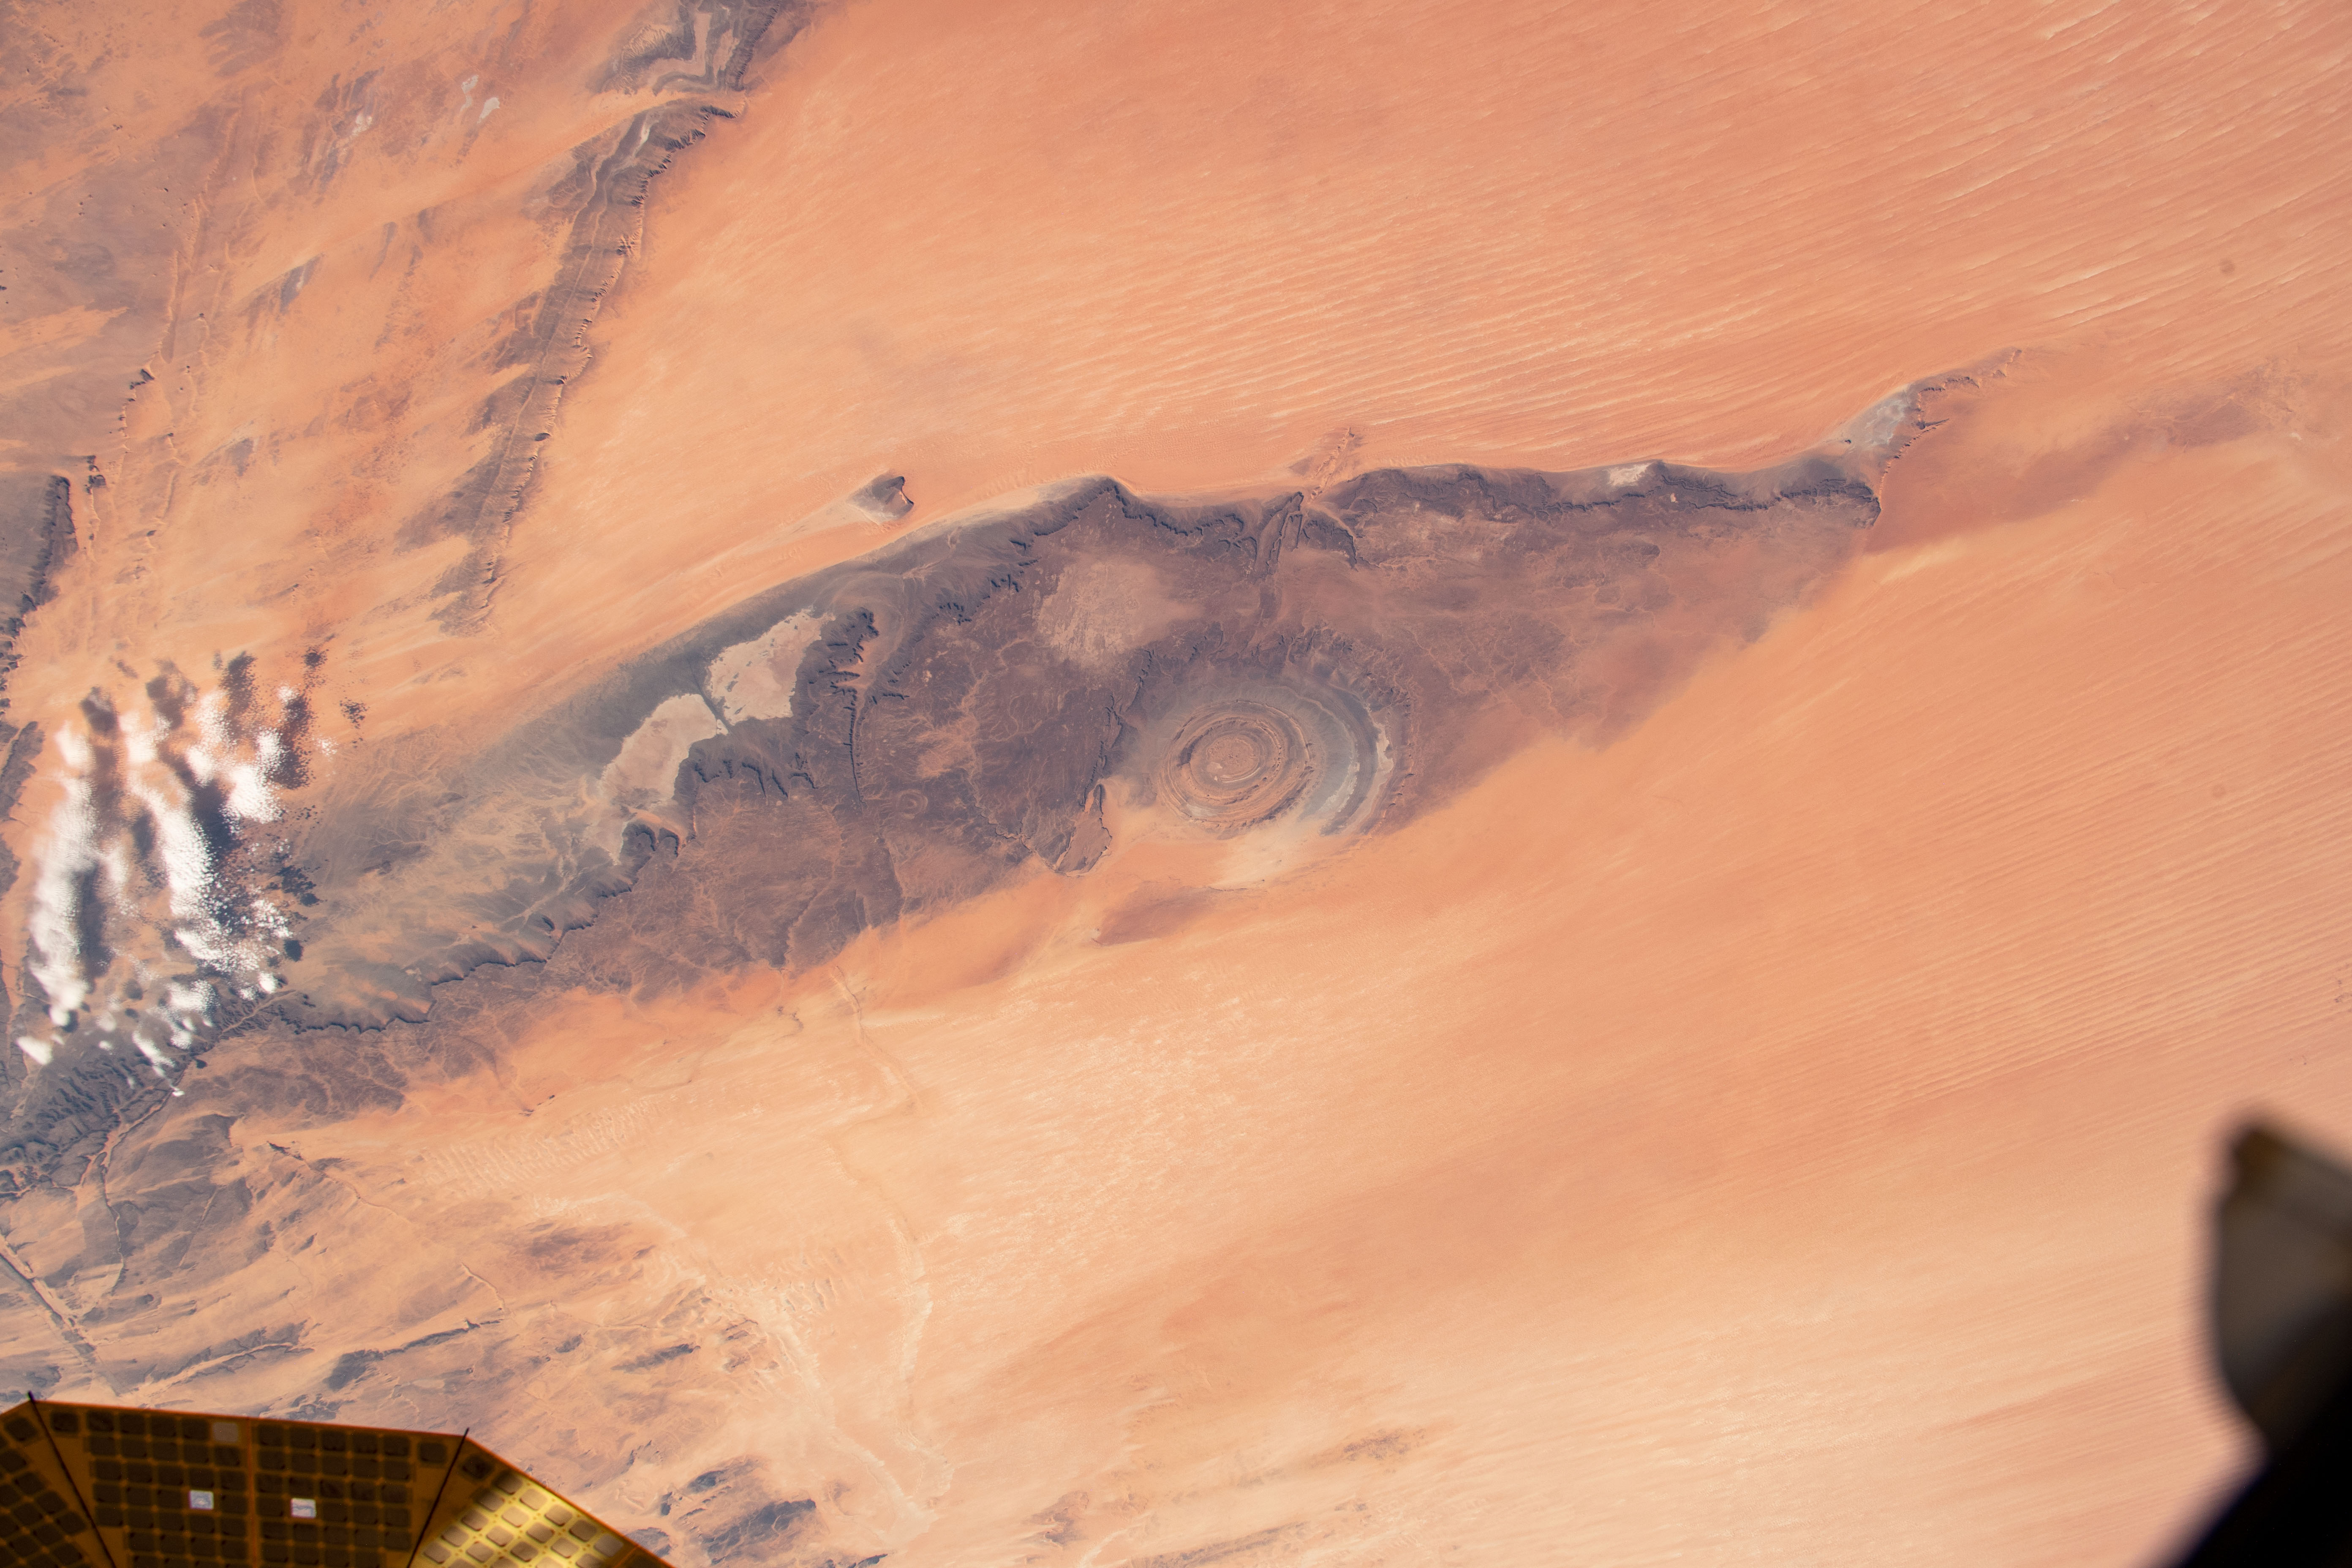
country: MAURITANIA
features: RICHAT STRUCTURE
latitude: 21.0
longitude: -11.5
